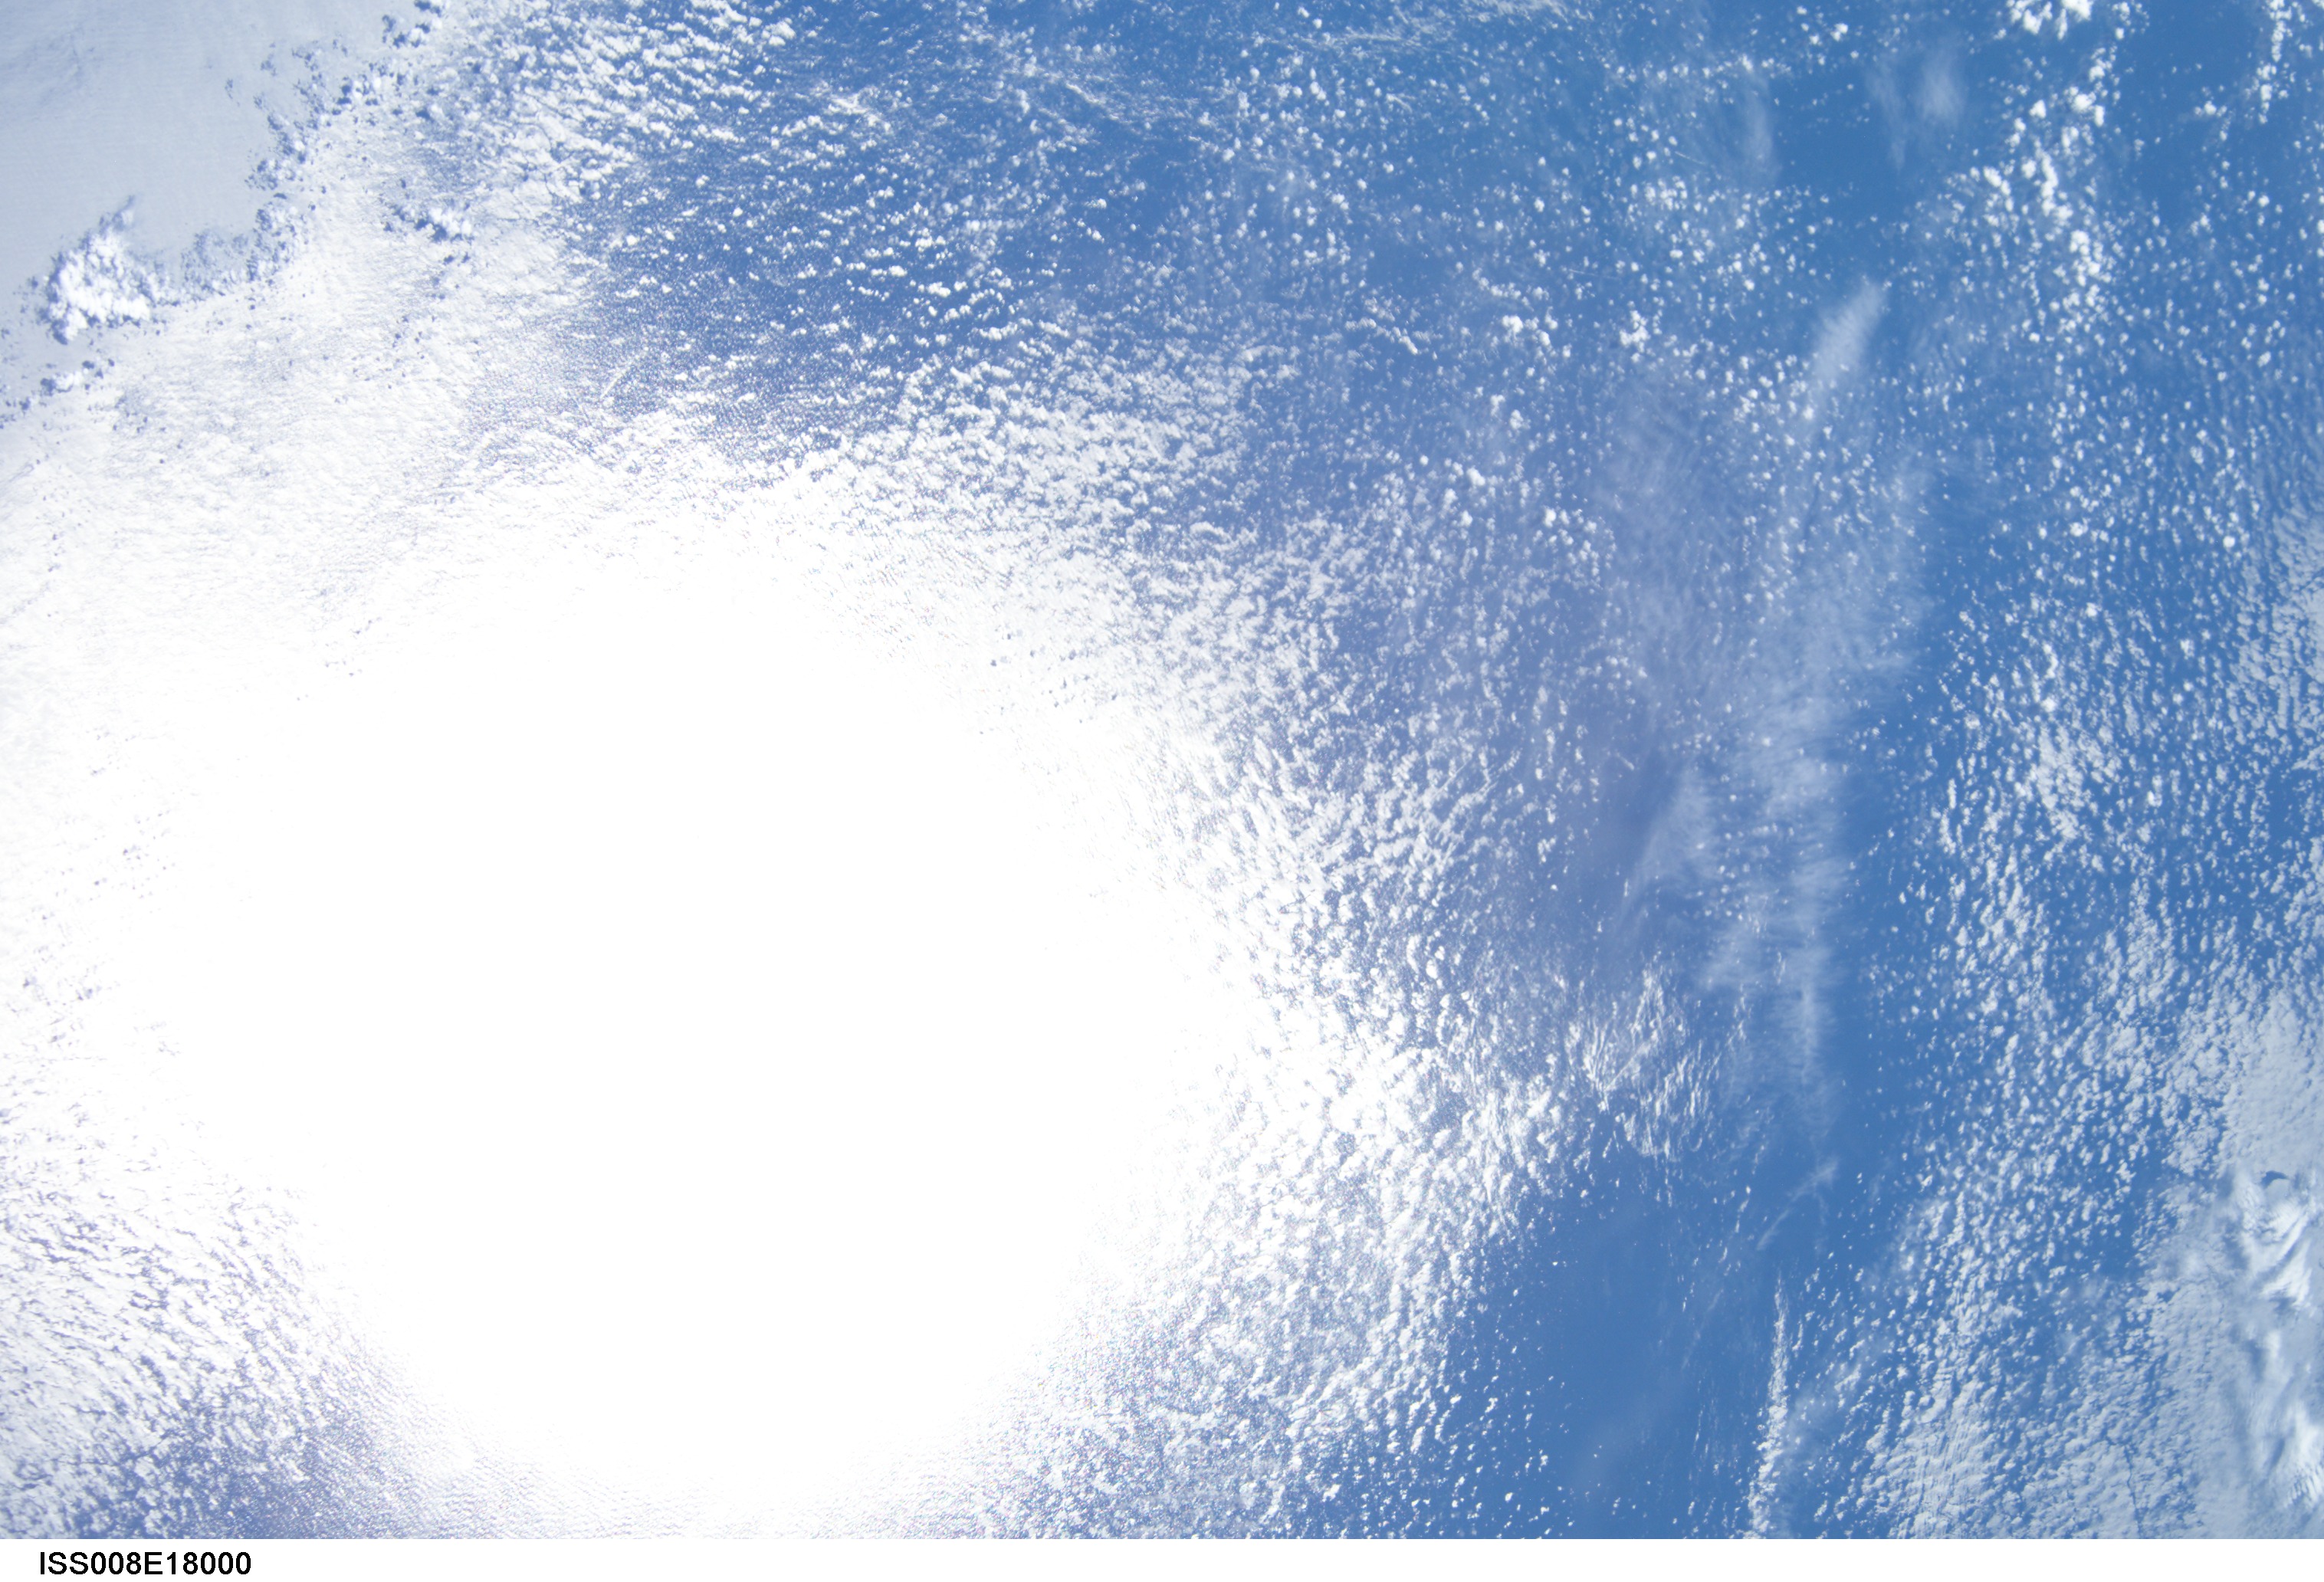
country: COSTA RICA
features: SUNGLINT, INTERNAL WAVES
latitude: 8.5
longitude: -84.5
